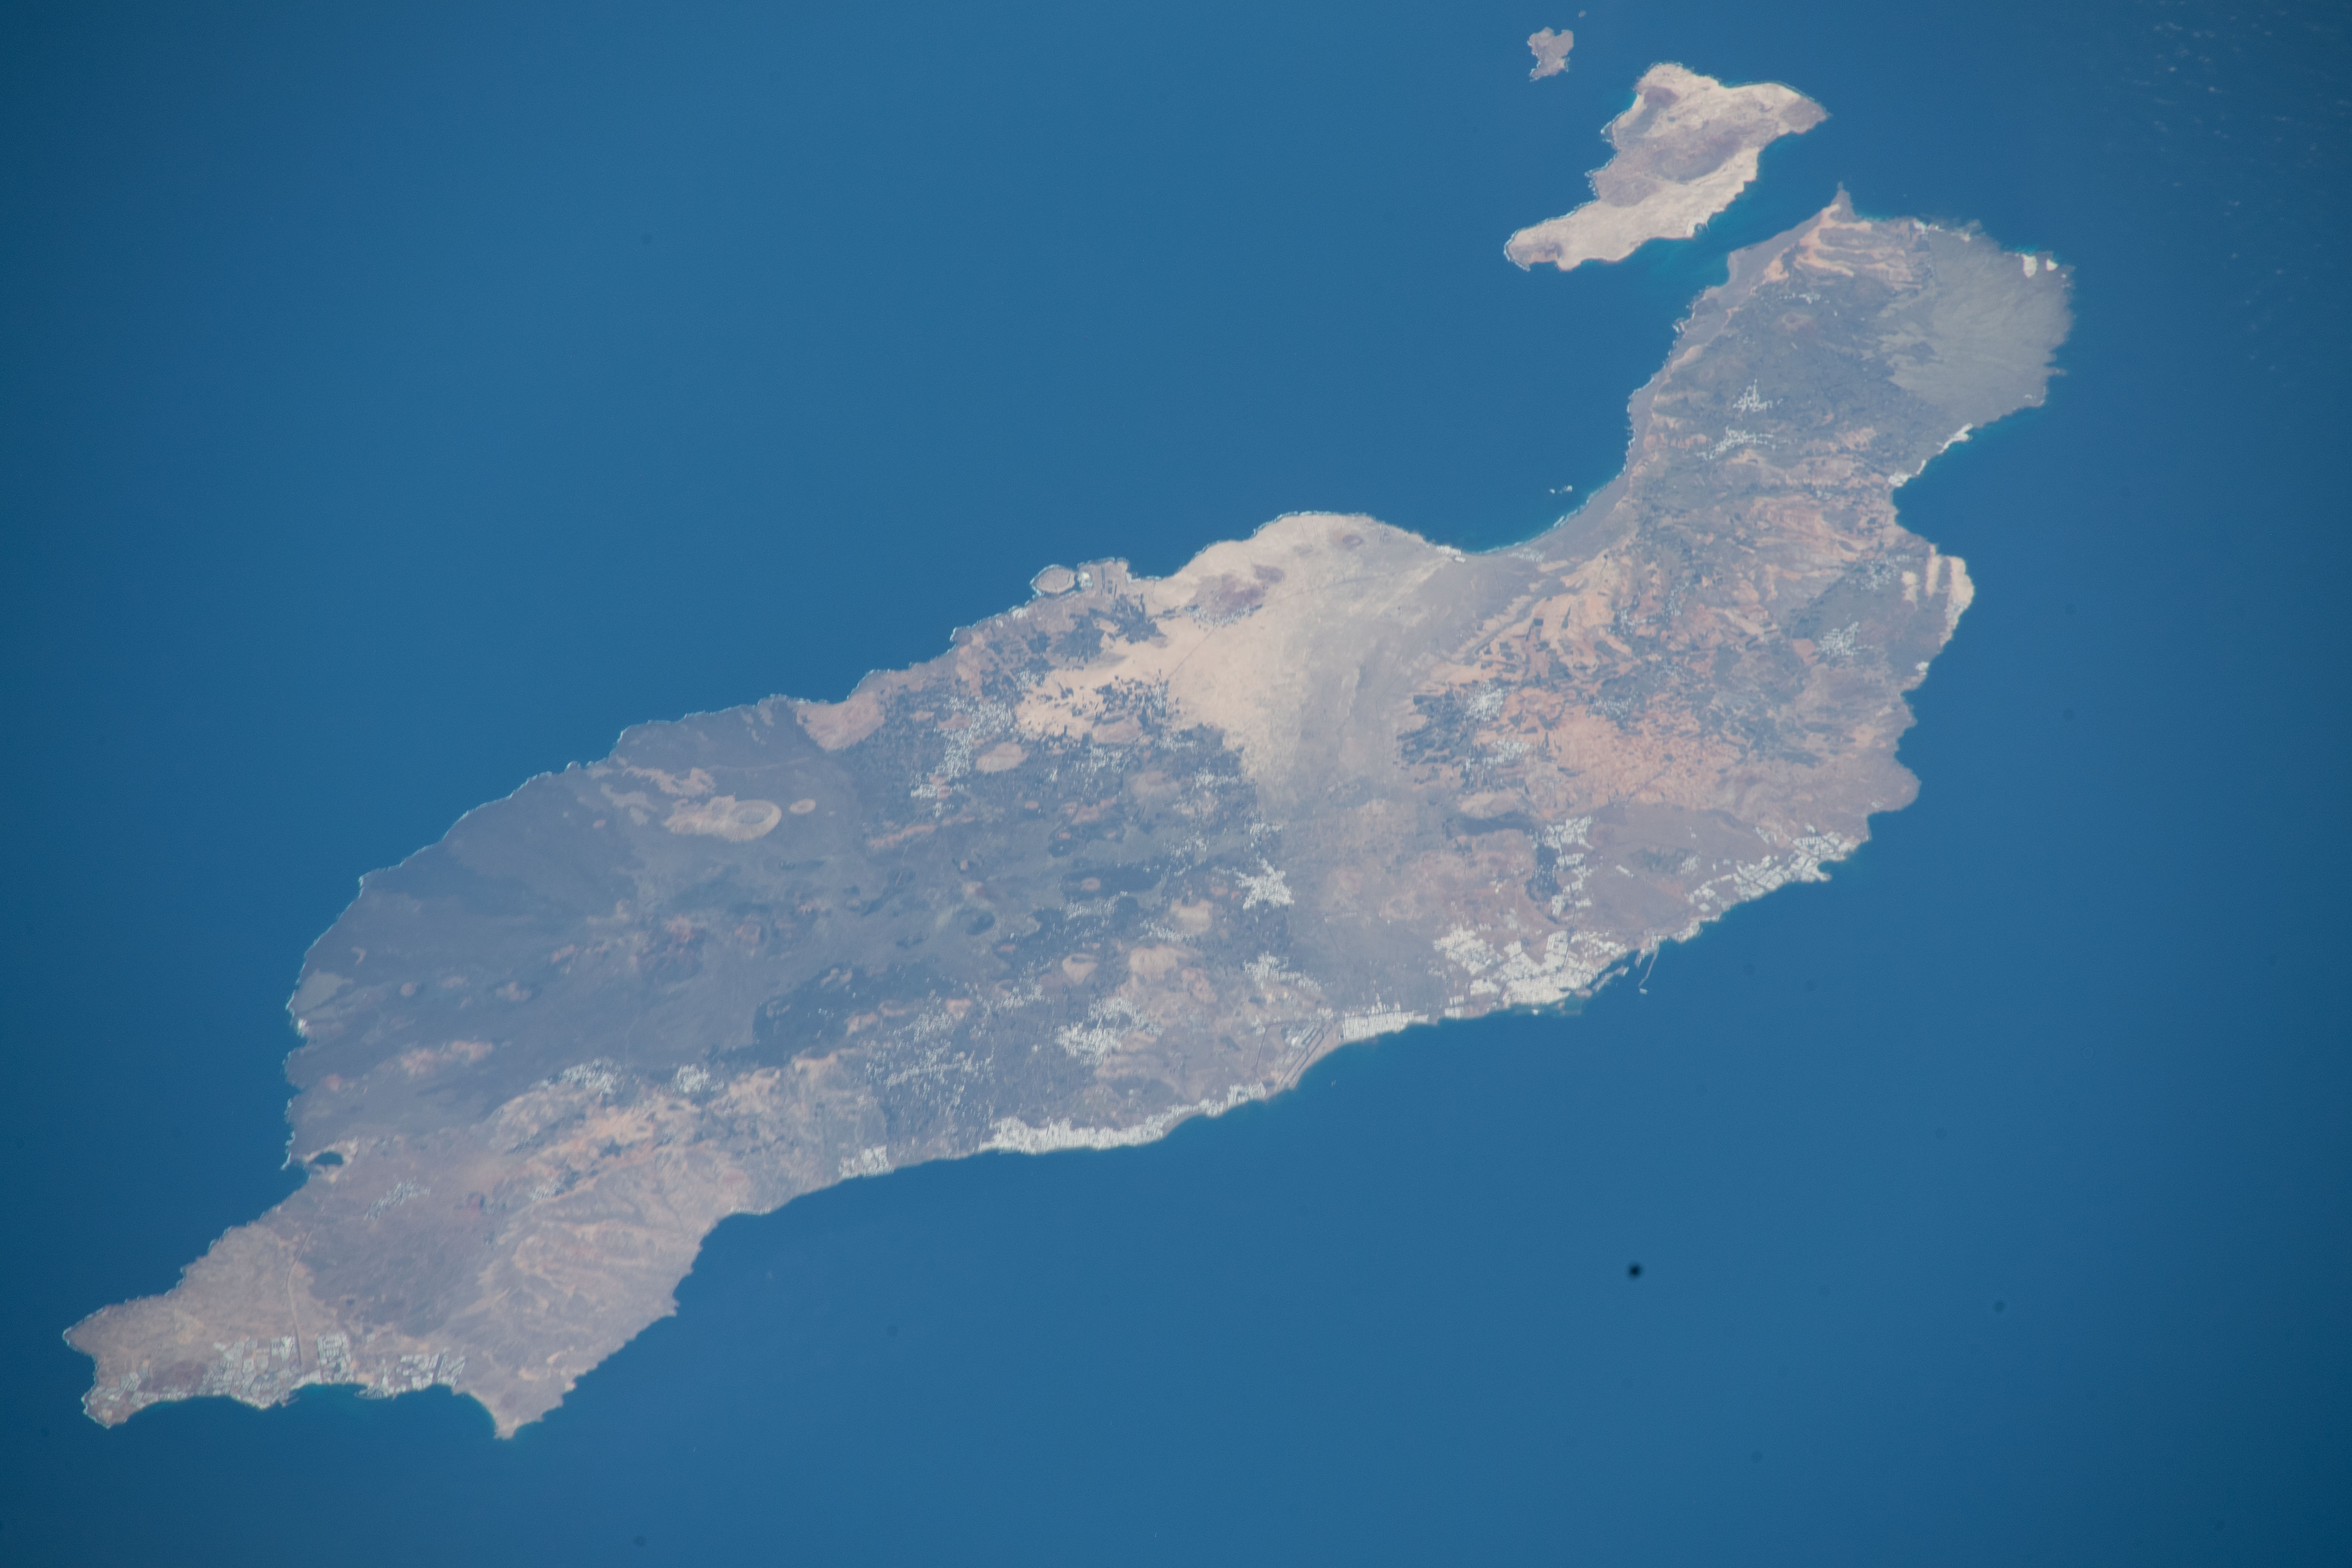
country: CANARY ISLANDS
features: TIMANFAYA NATIONAL PARK, CONCEPTION BANK
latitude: 29.0
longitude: -13.6
